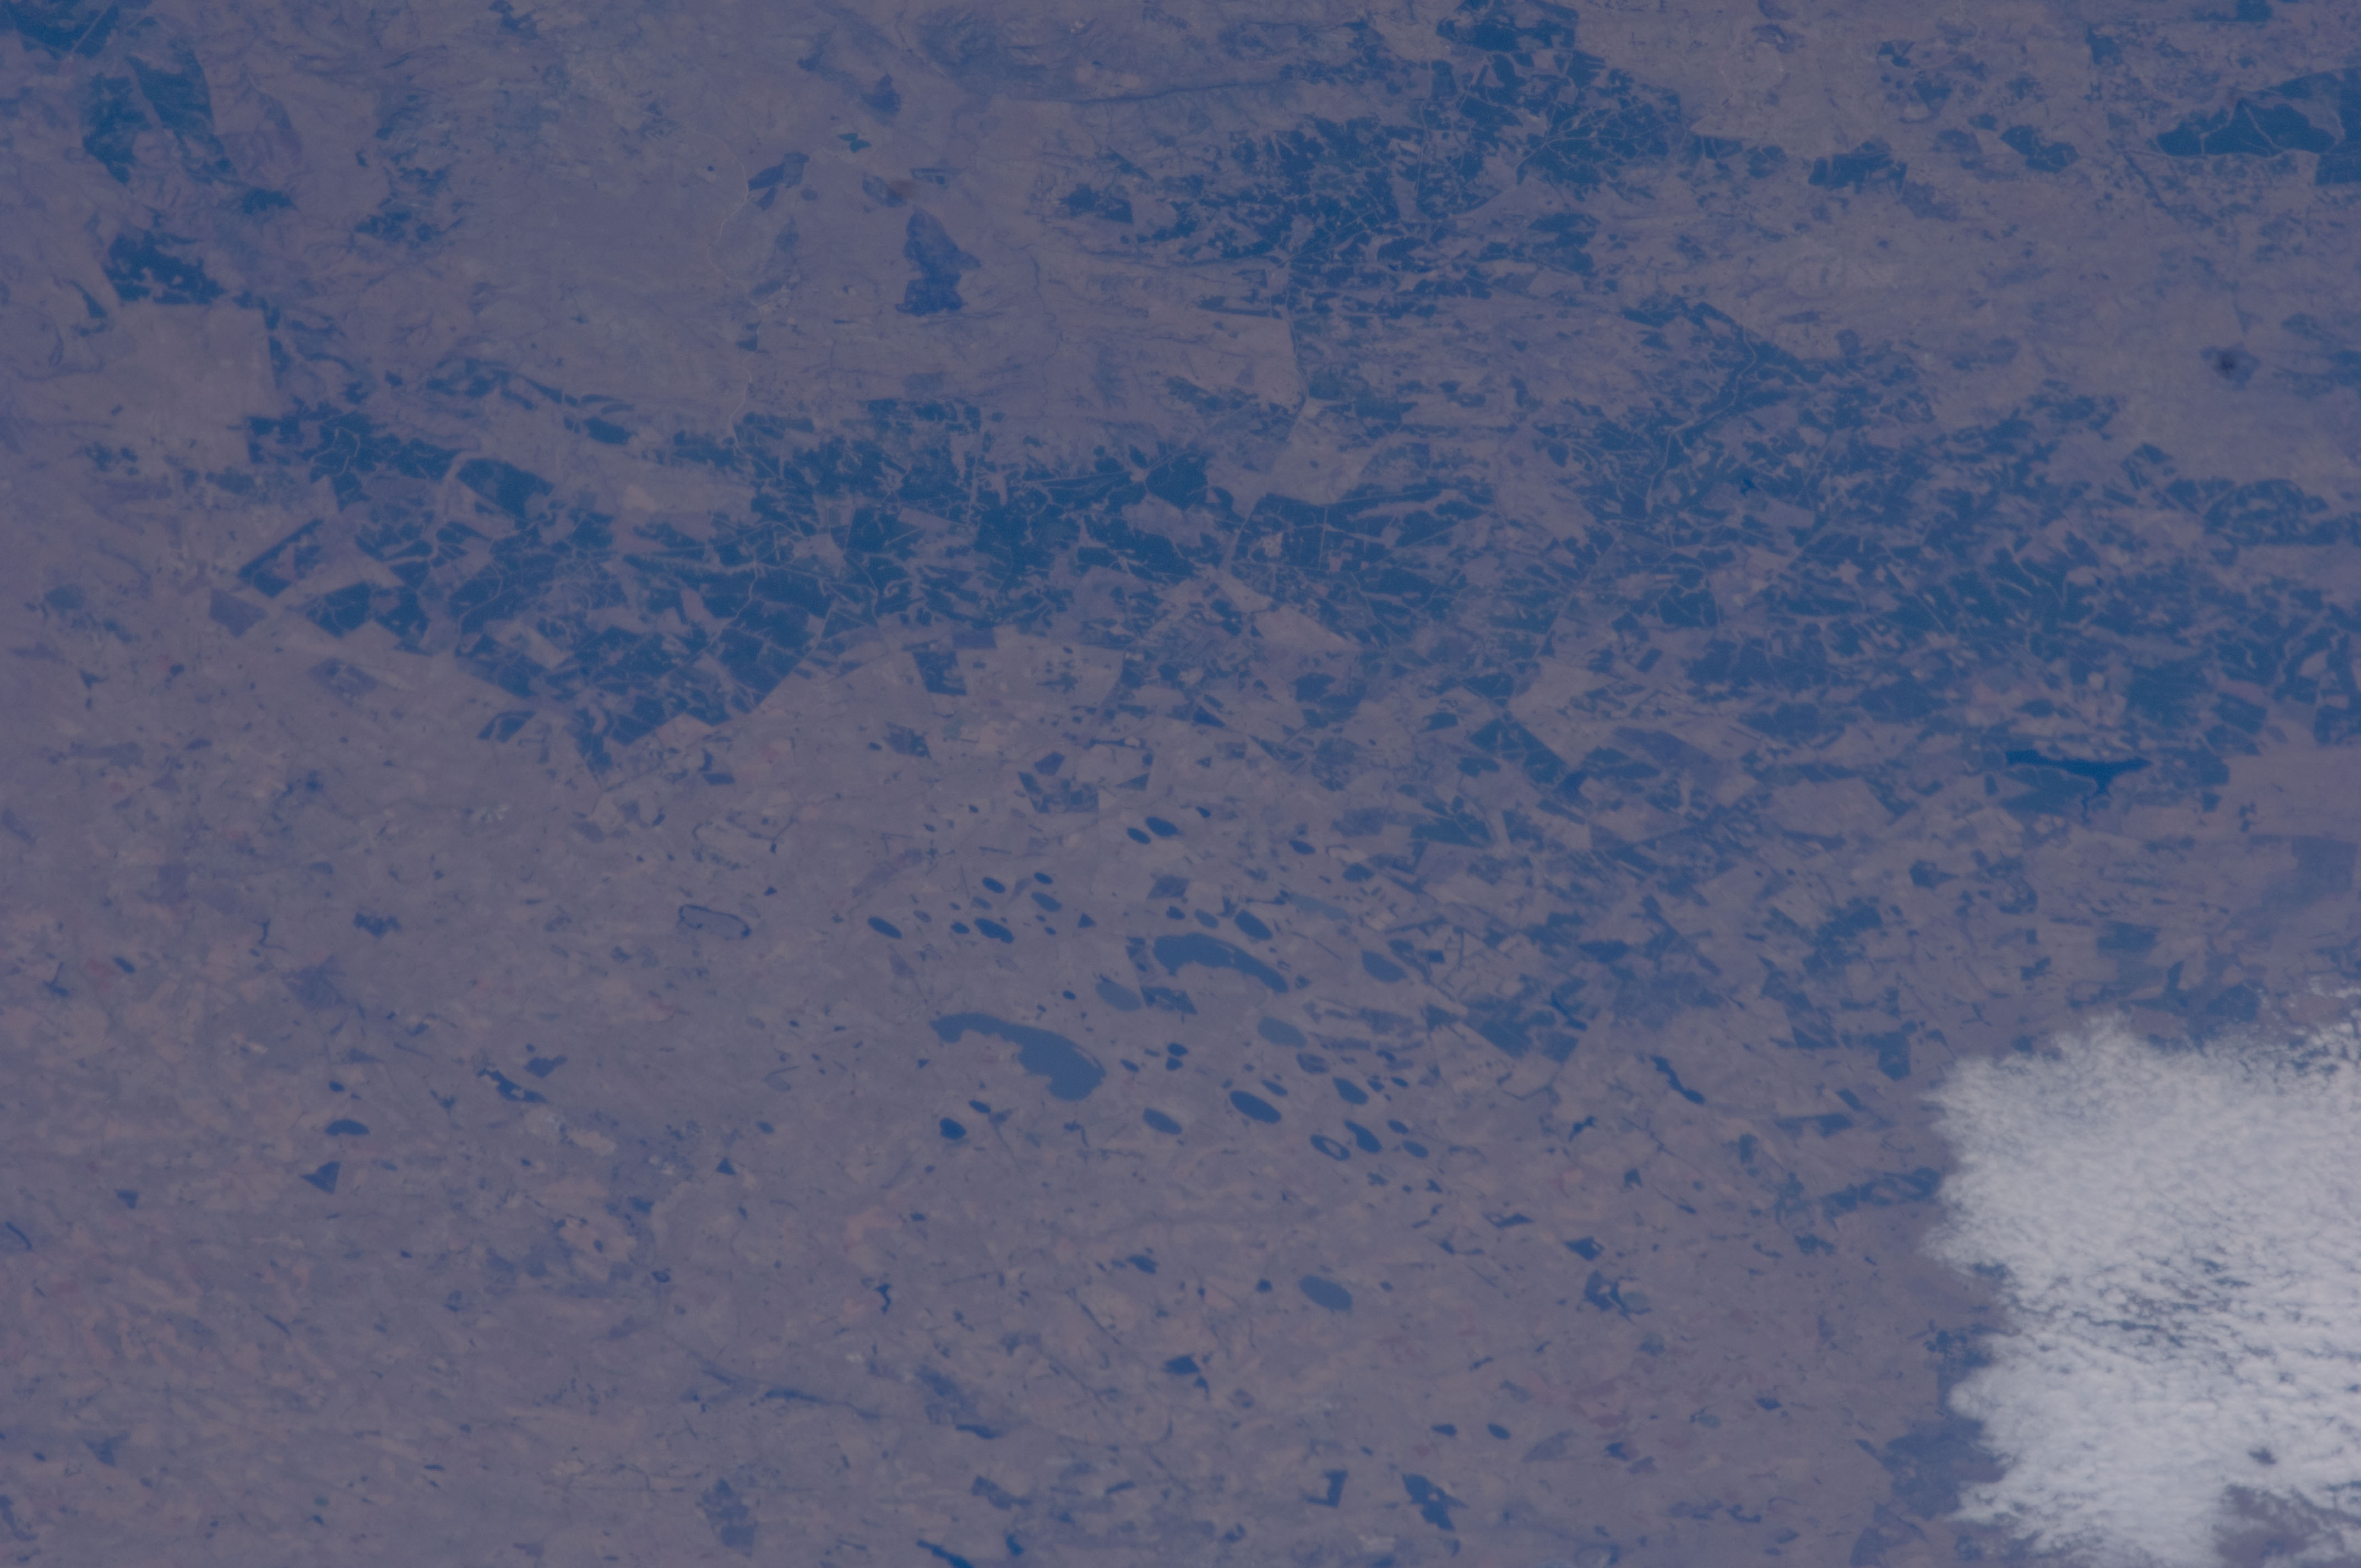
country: REPUBLIC SOUTH AFRICA
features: LAKE CHRISSIE, TIMBER, AGR.
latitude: -26.3
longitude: 30.4
